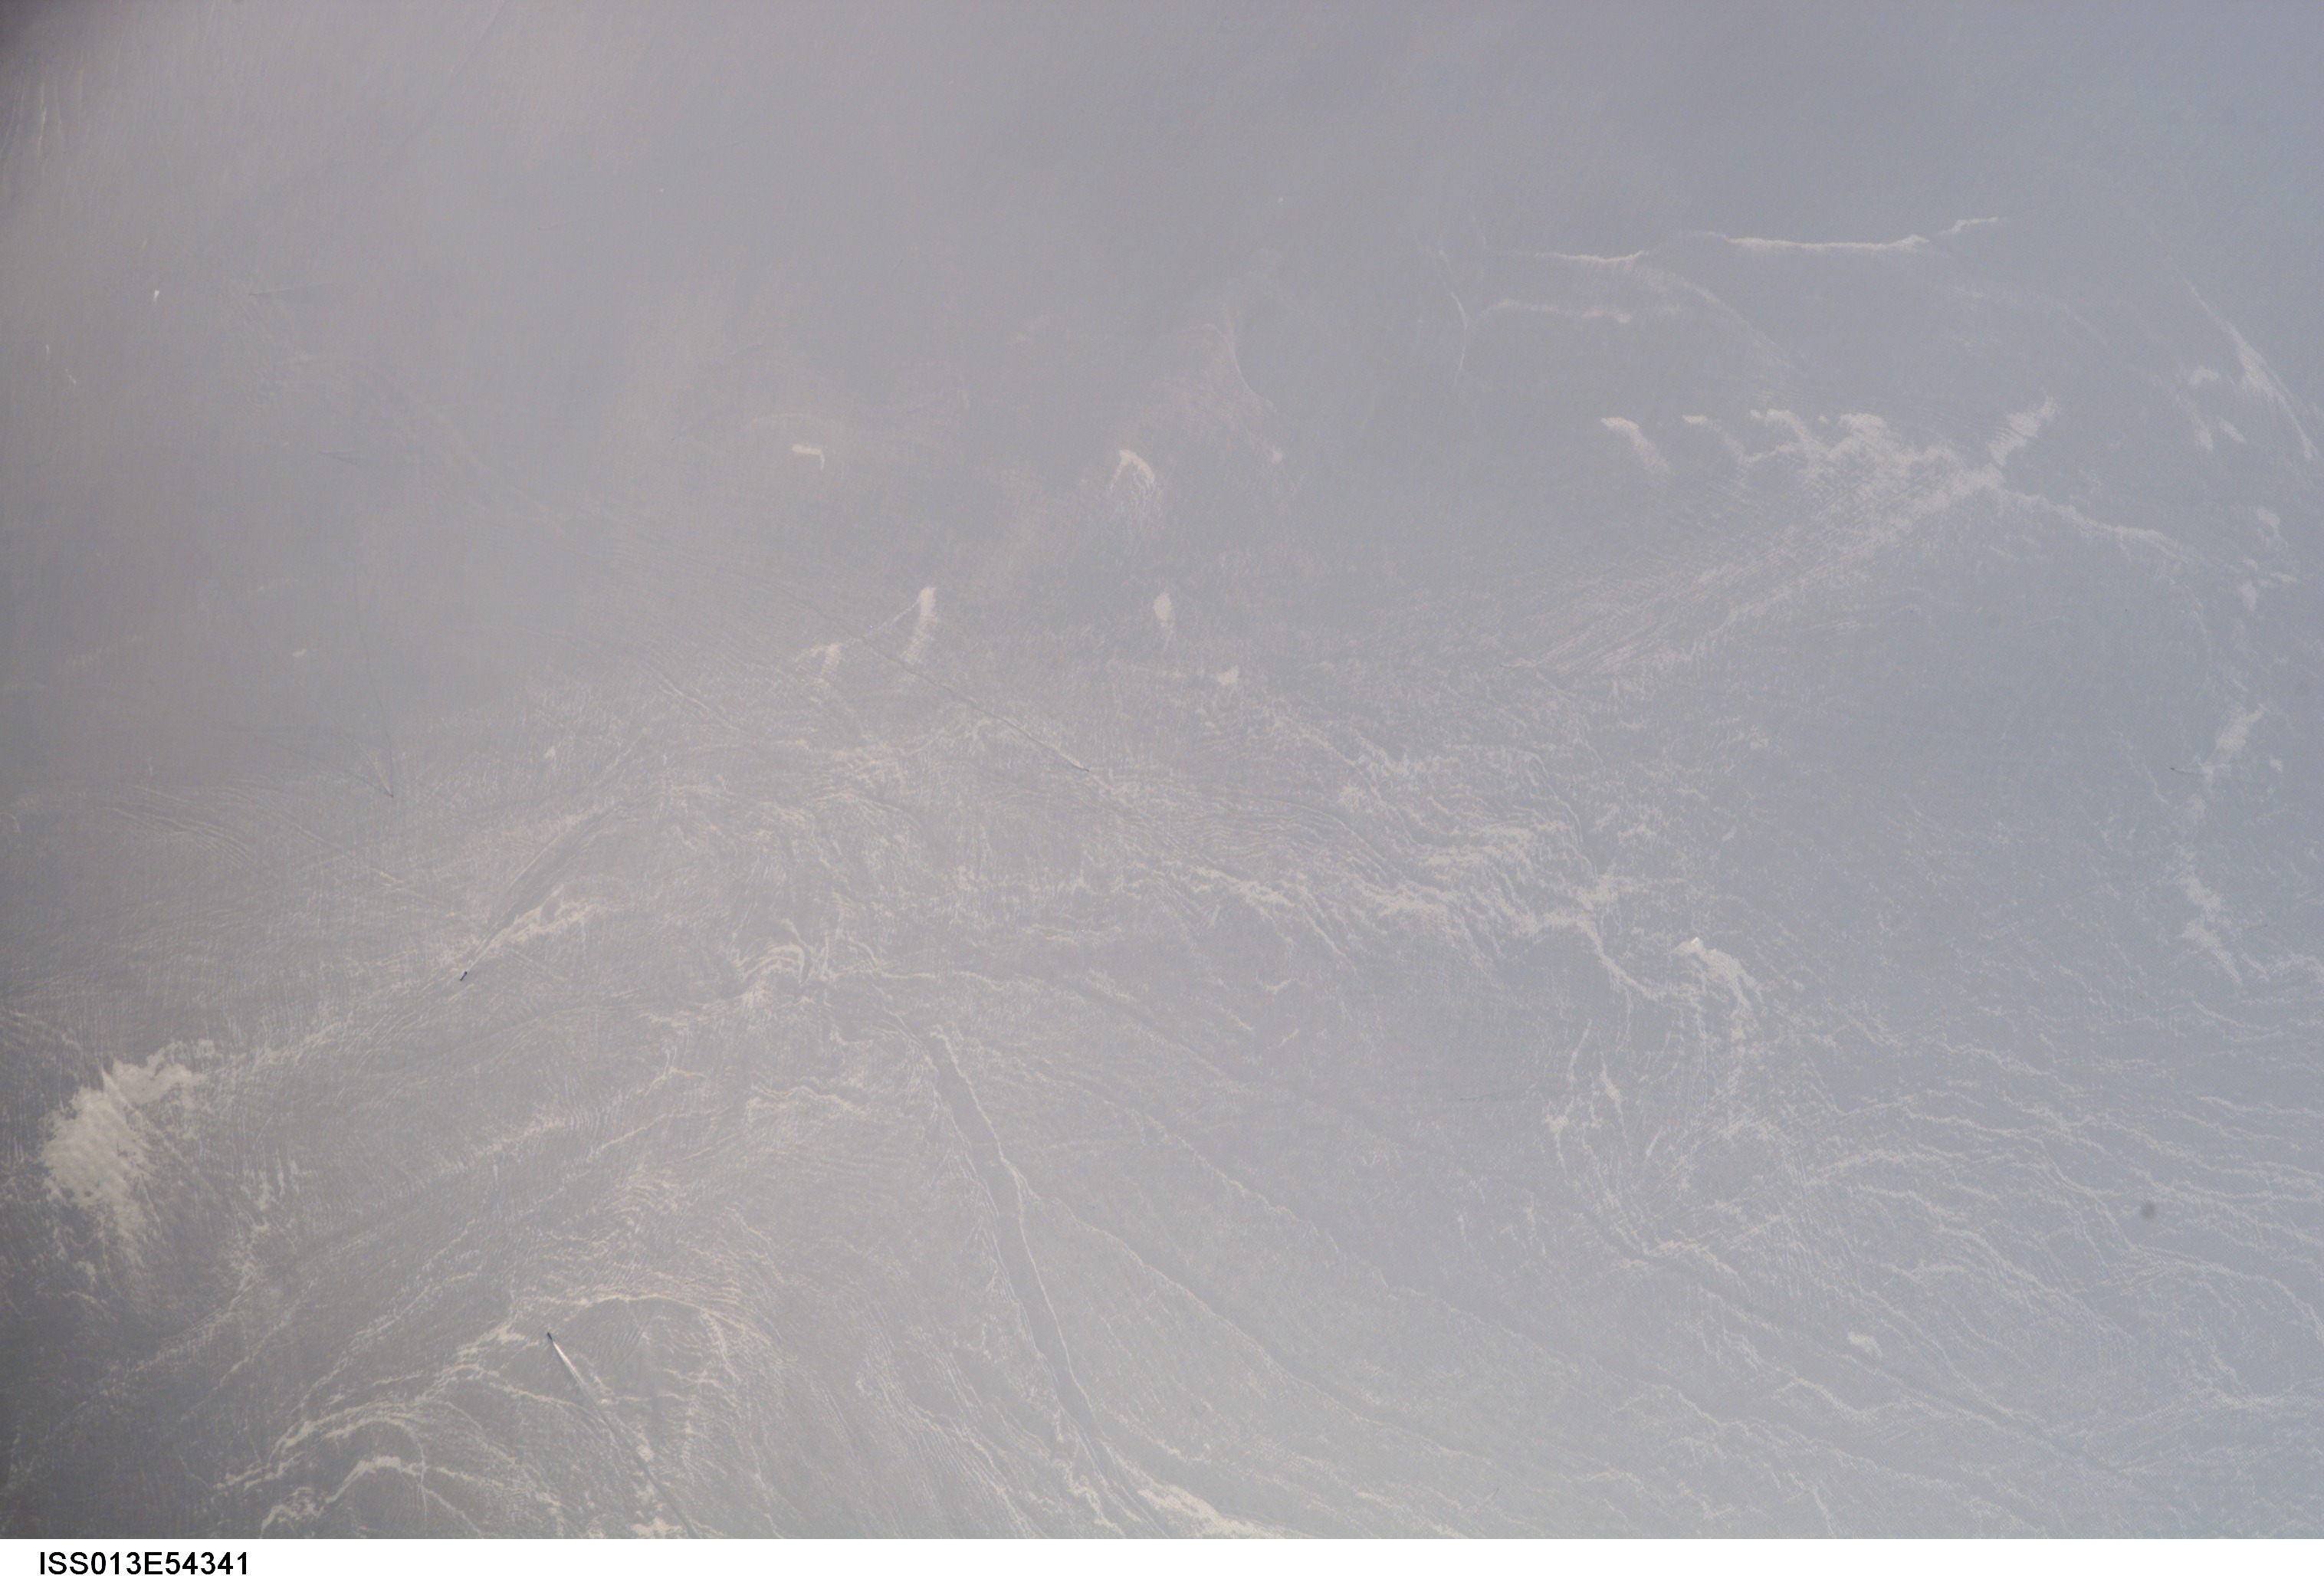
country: CHINA
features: SUNGLINT, SOUTH CHINA SEA
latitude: 21.2
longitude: 110.8
